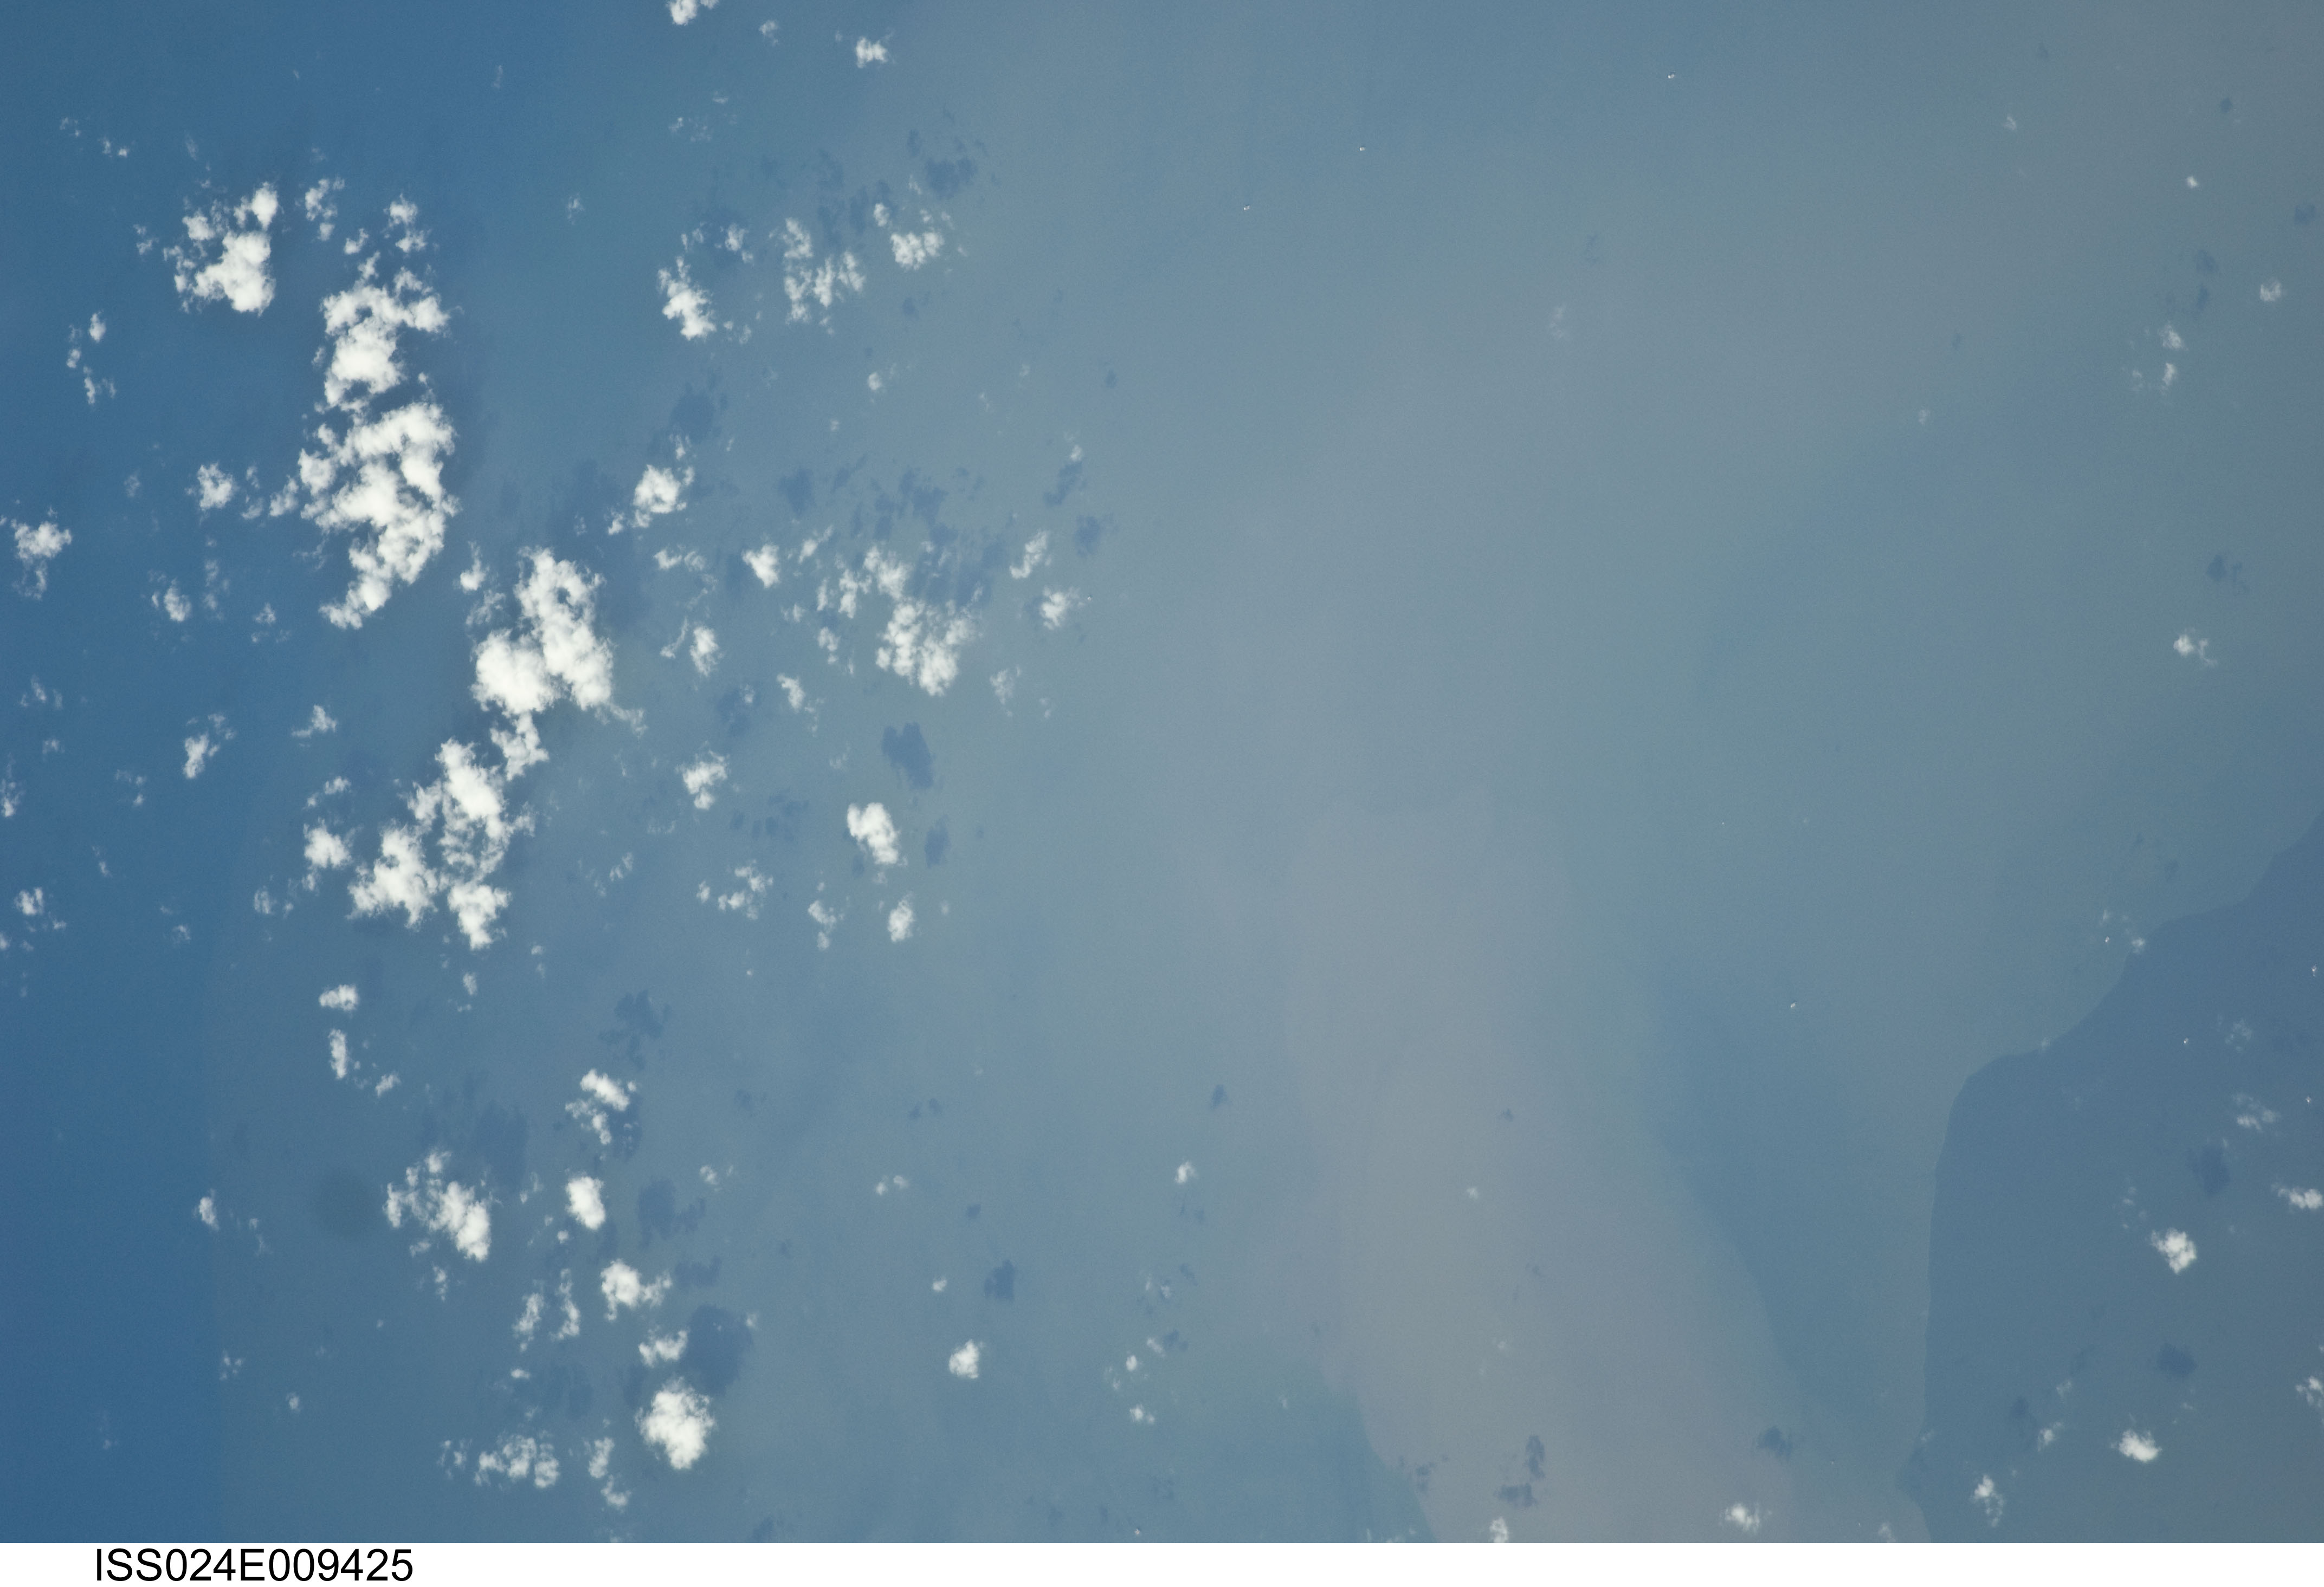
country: GULF OF MEXICO
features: SEA SURFACE, SEDIMENT NEAR MISSISSIPPI RIVER DELTA
